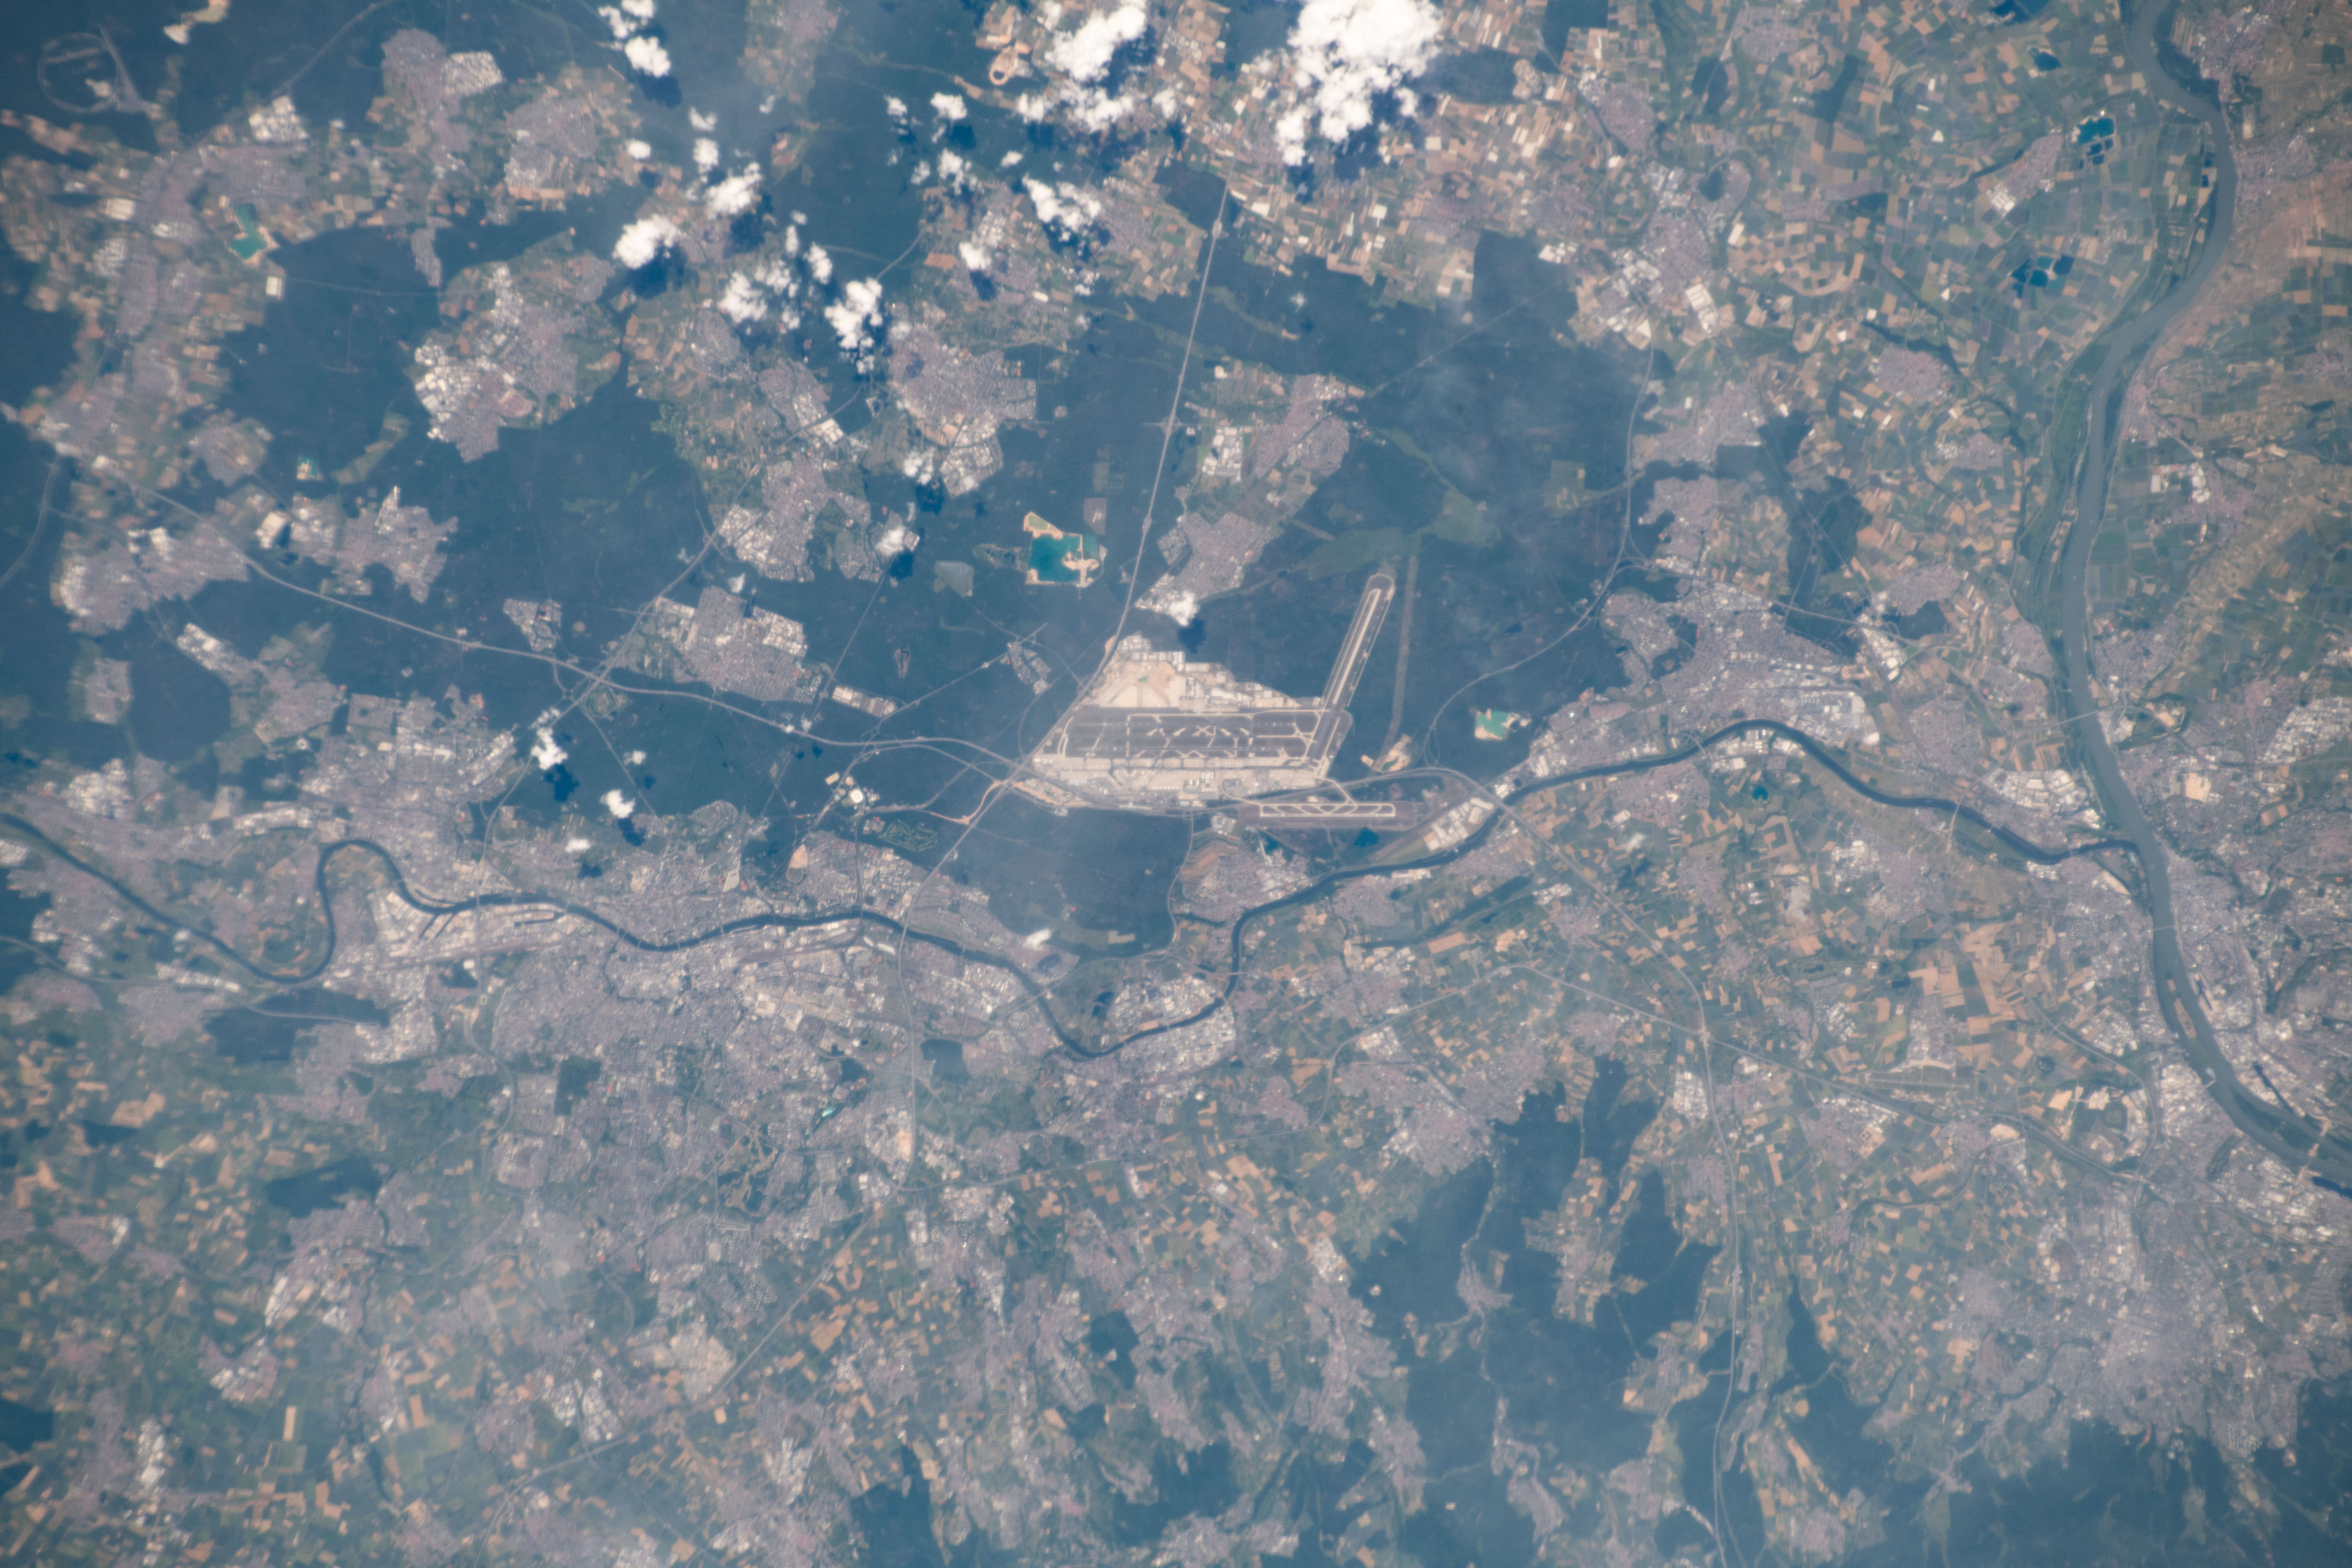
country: GERMANY
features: FRANKFURT FLUGHAFEN, MAIN, RHINE RIVER, LANGEN, DREIEICH, FRANKFURT AM MAIN WEST
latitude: 50.0
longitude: 8.5
